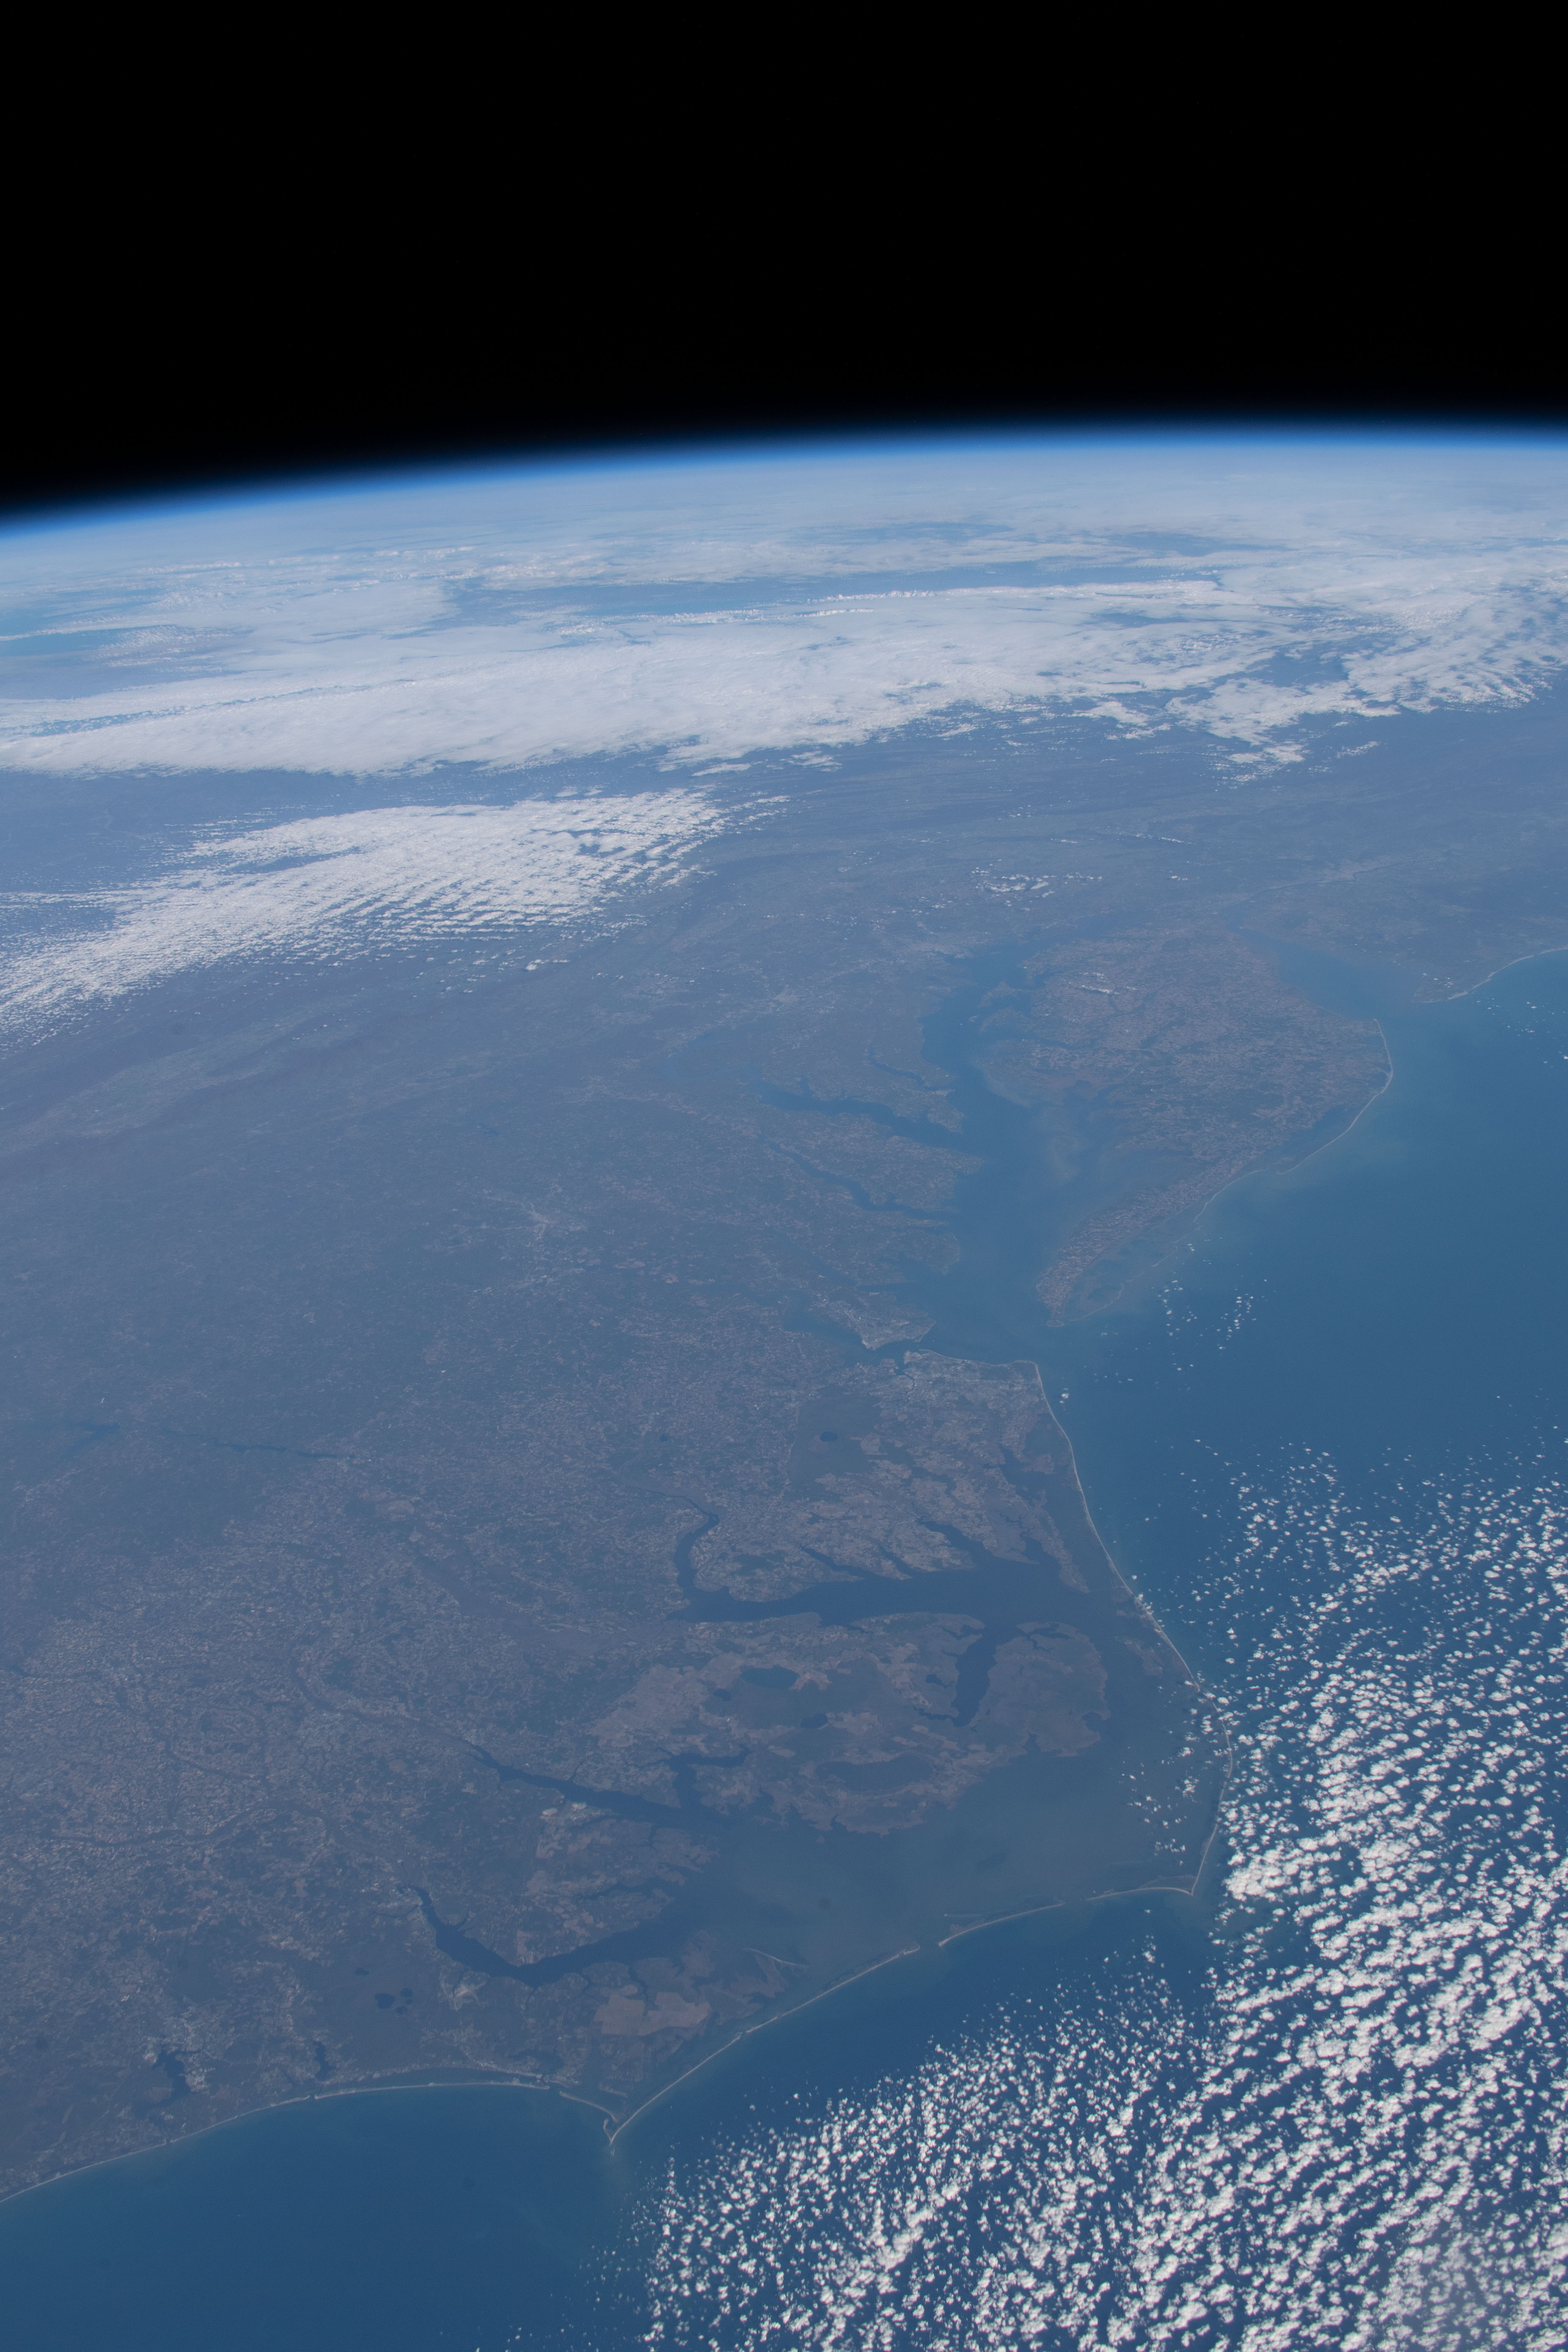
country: USA-VIRGINIA
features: CHESAPEAKE BAY, PAMILCO SOUND
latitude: 37.5
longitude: -76.5
